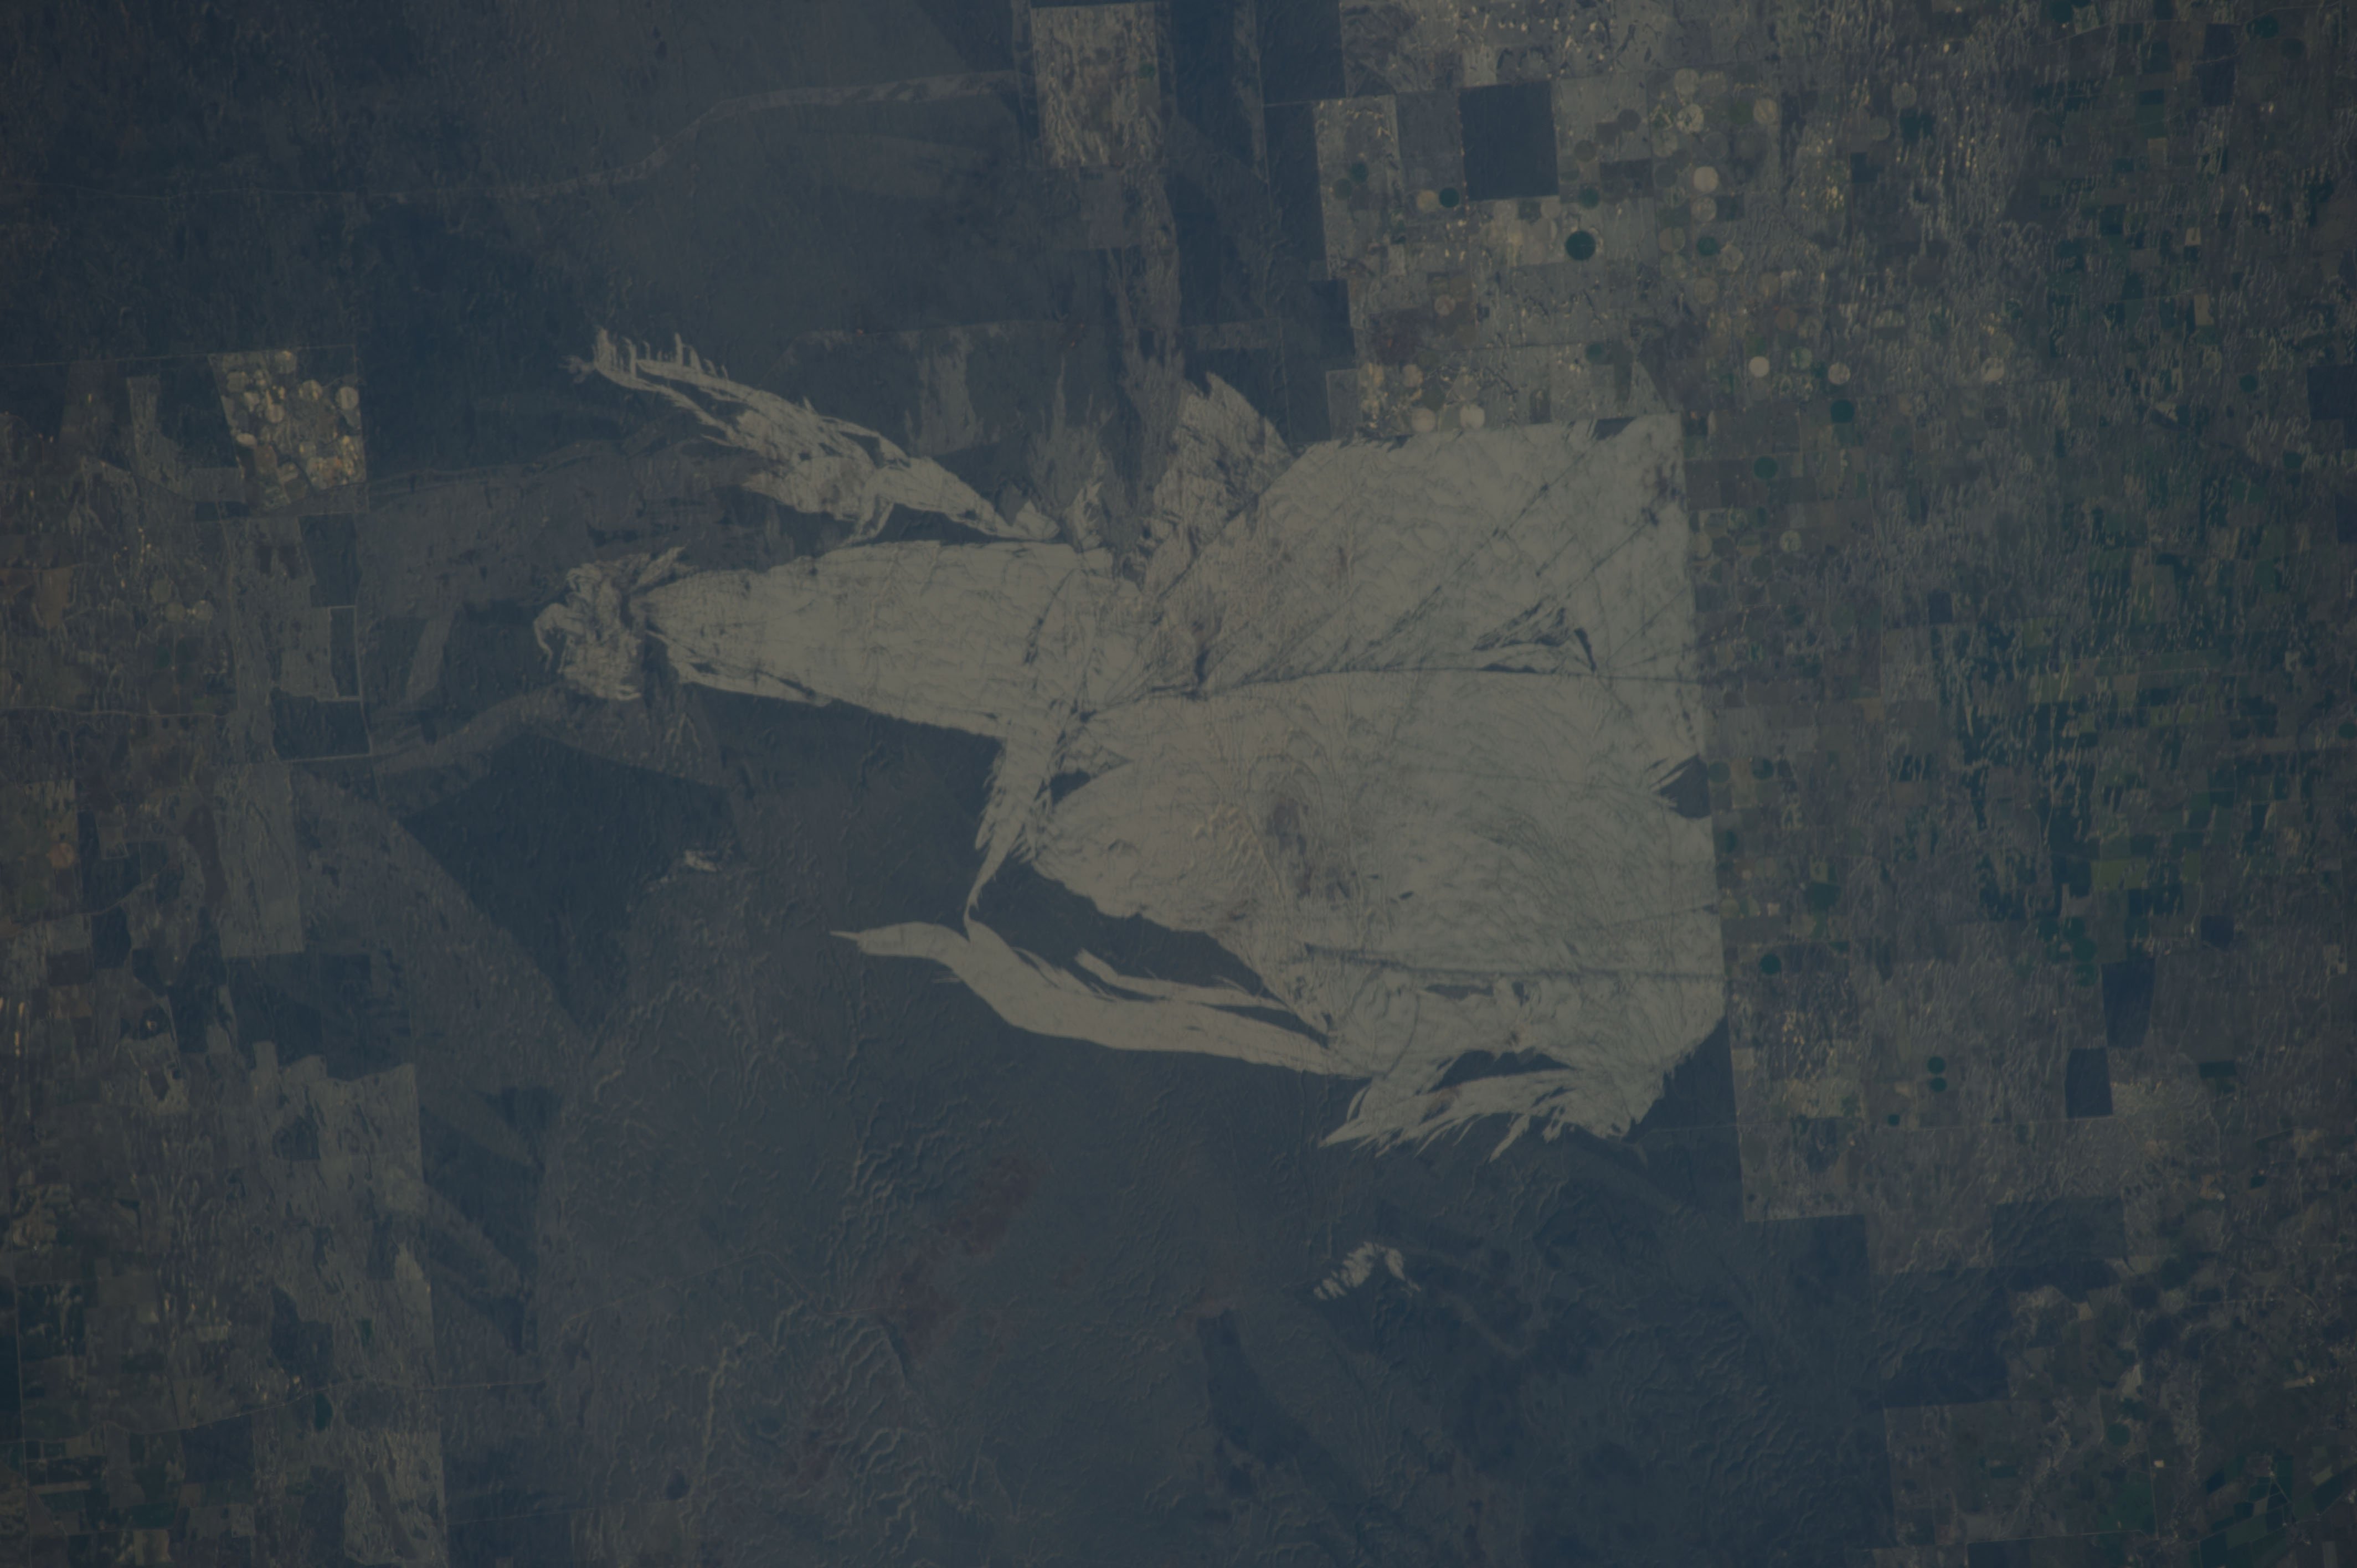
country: AUSTRALIA-SA
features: AGR. CENTER PIVOT IRRIGATION
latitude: -35.8
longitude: 140.7
